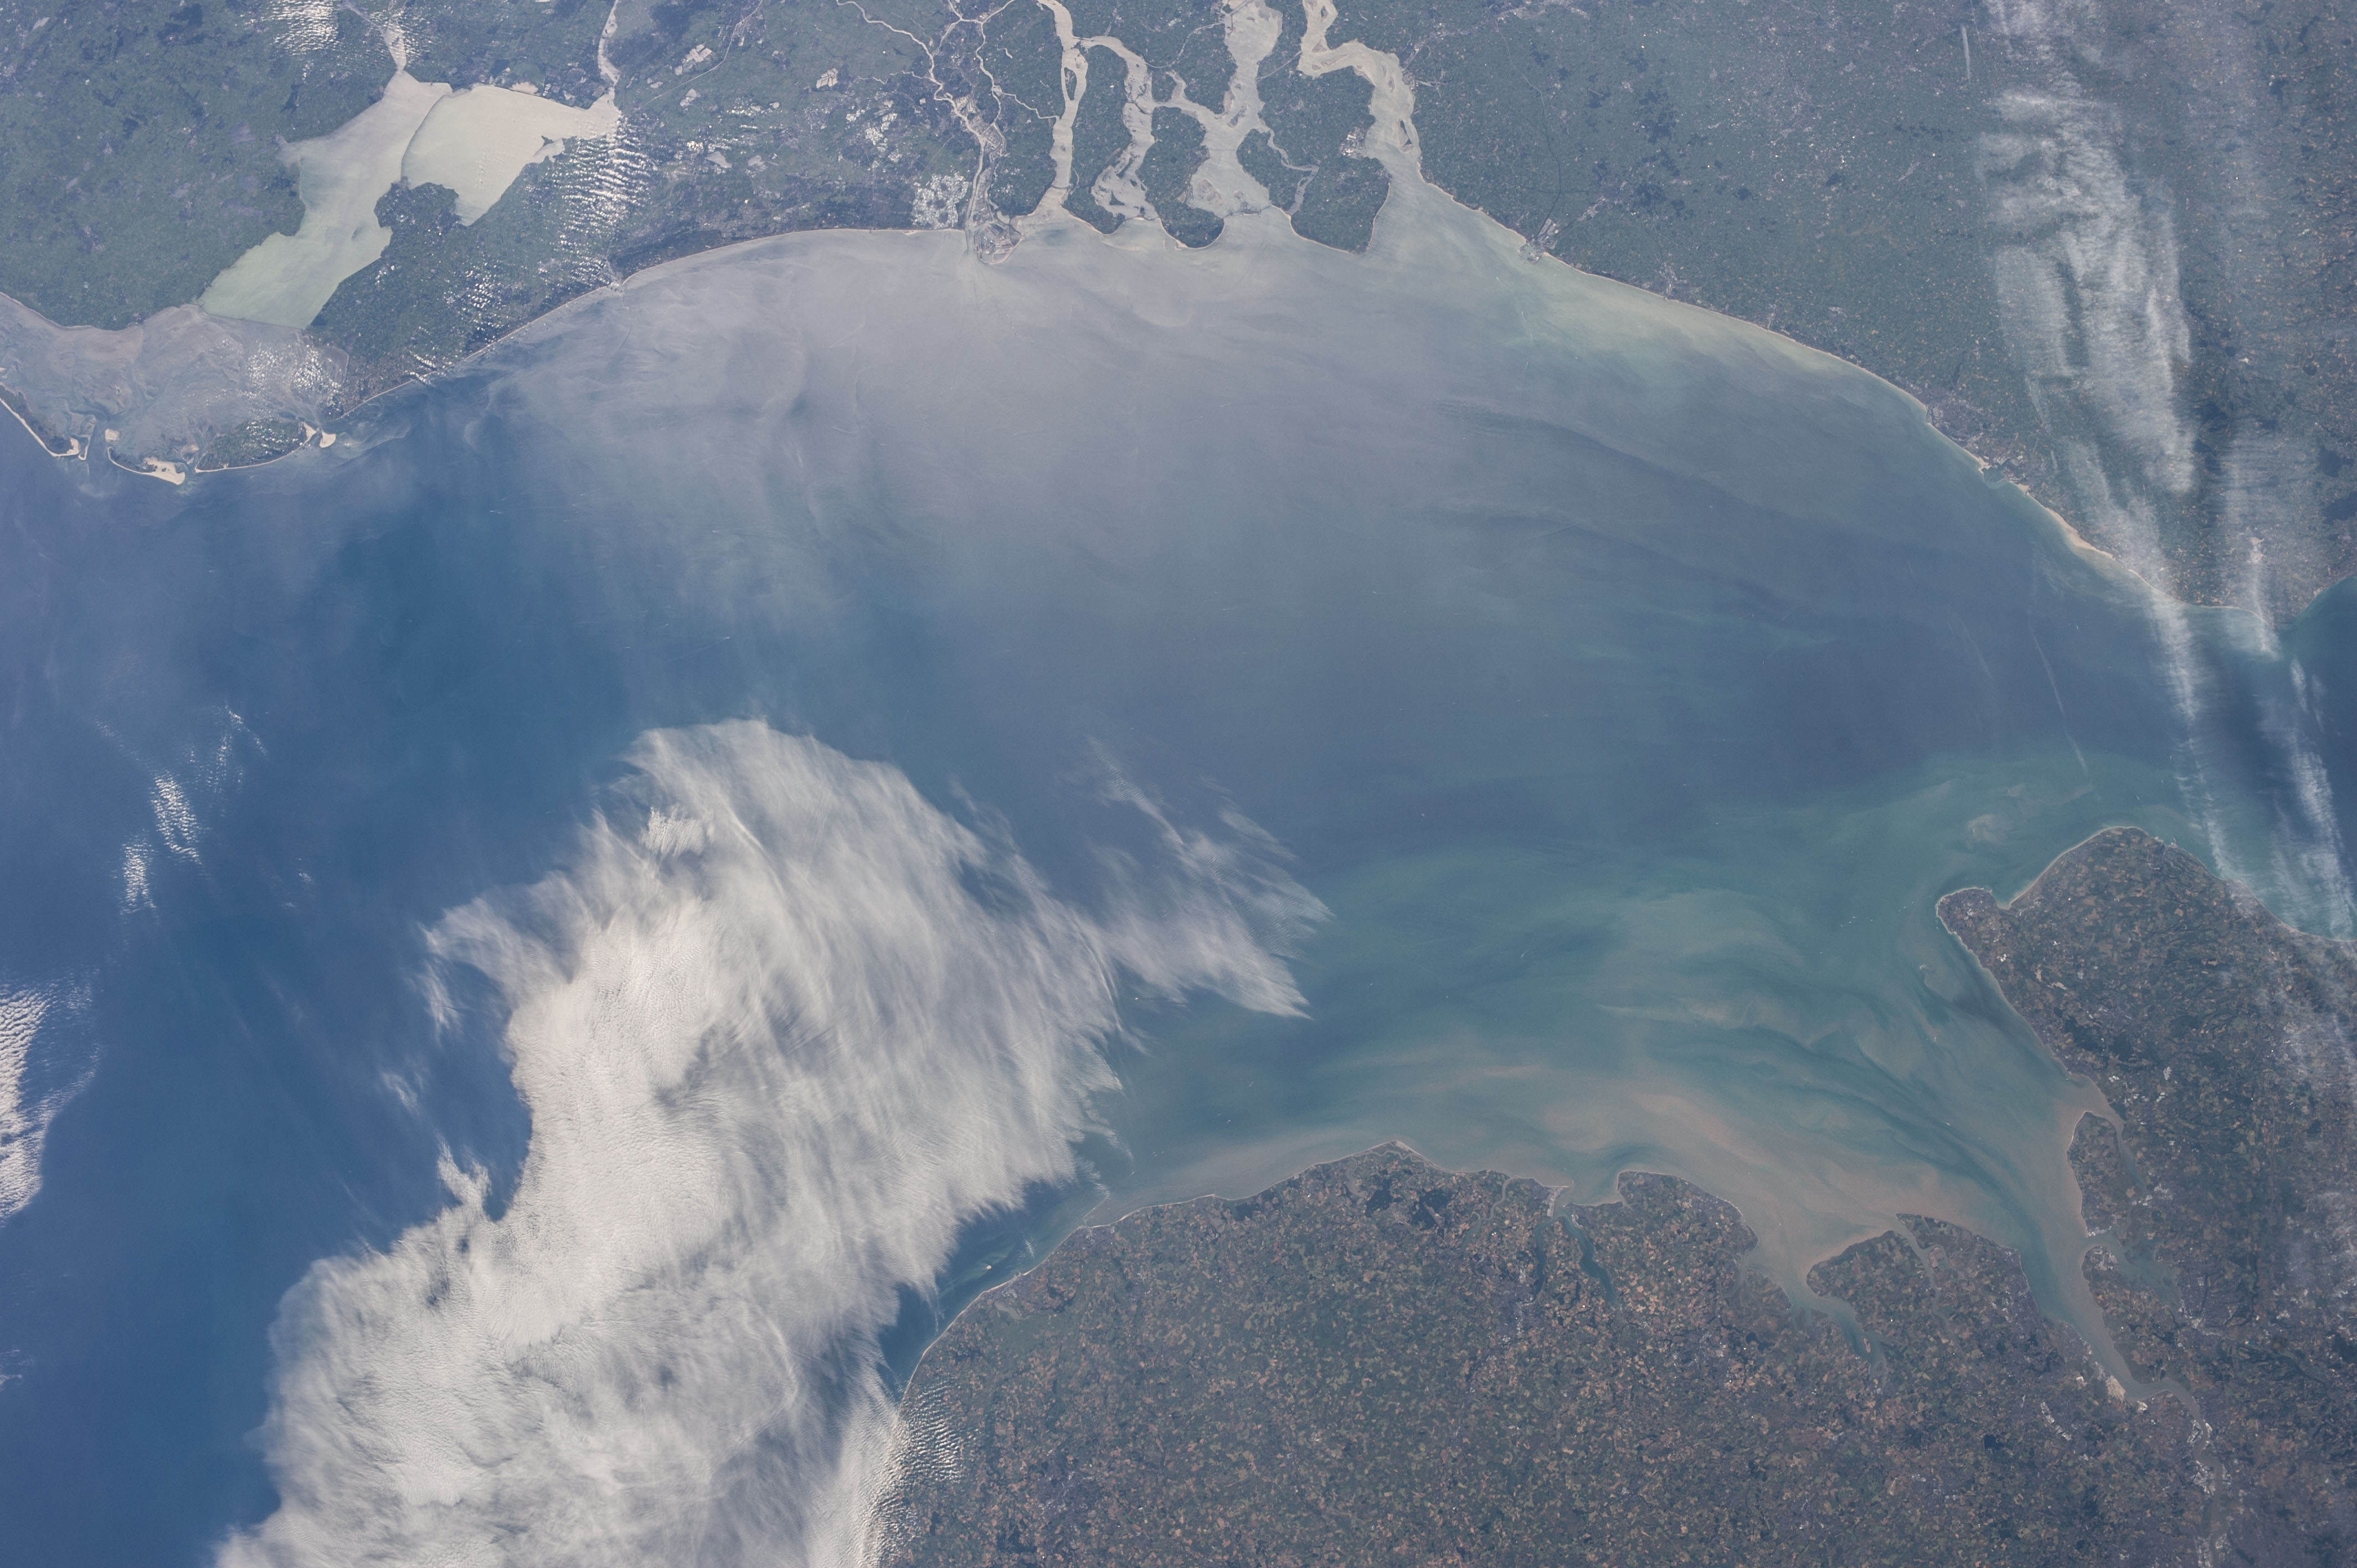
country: BELGIUM
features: S.
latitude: 52.0
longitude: 3.0
